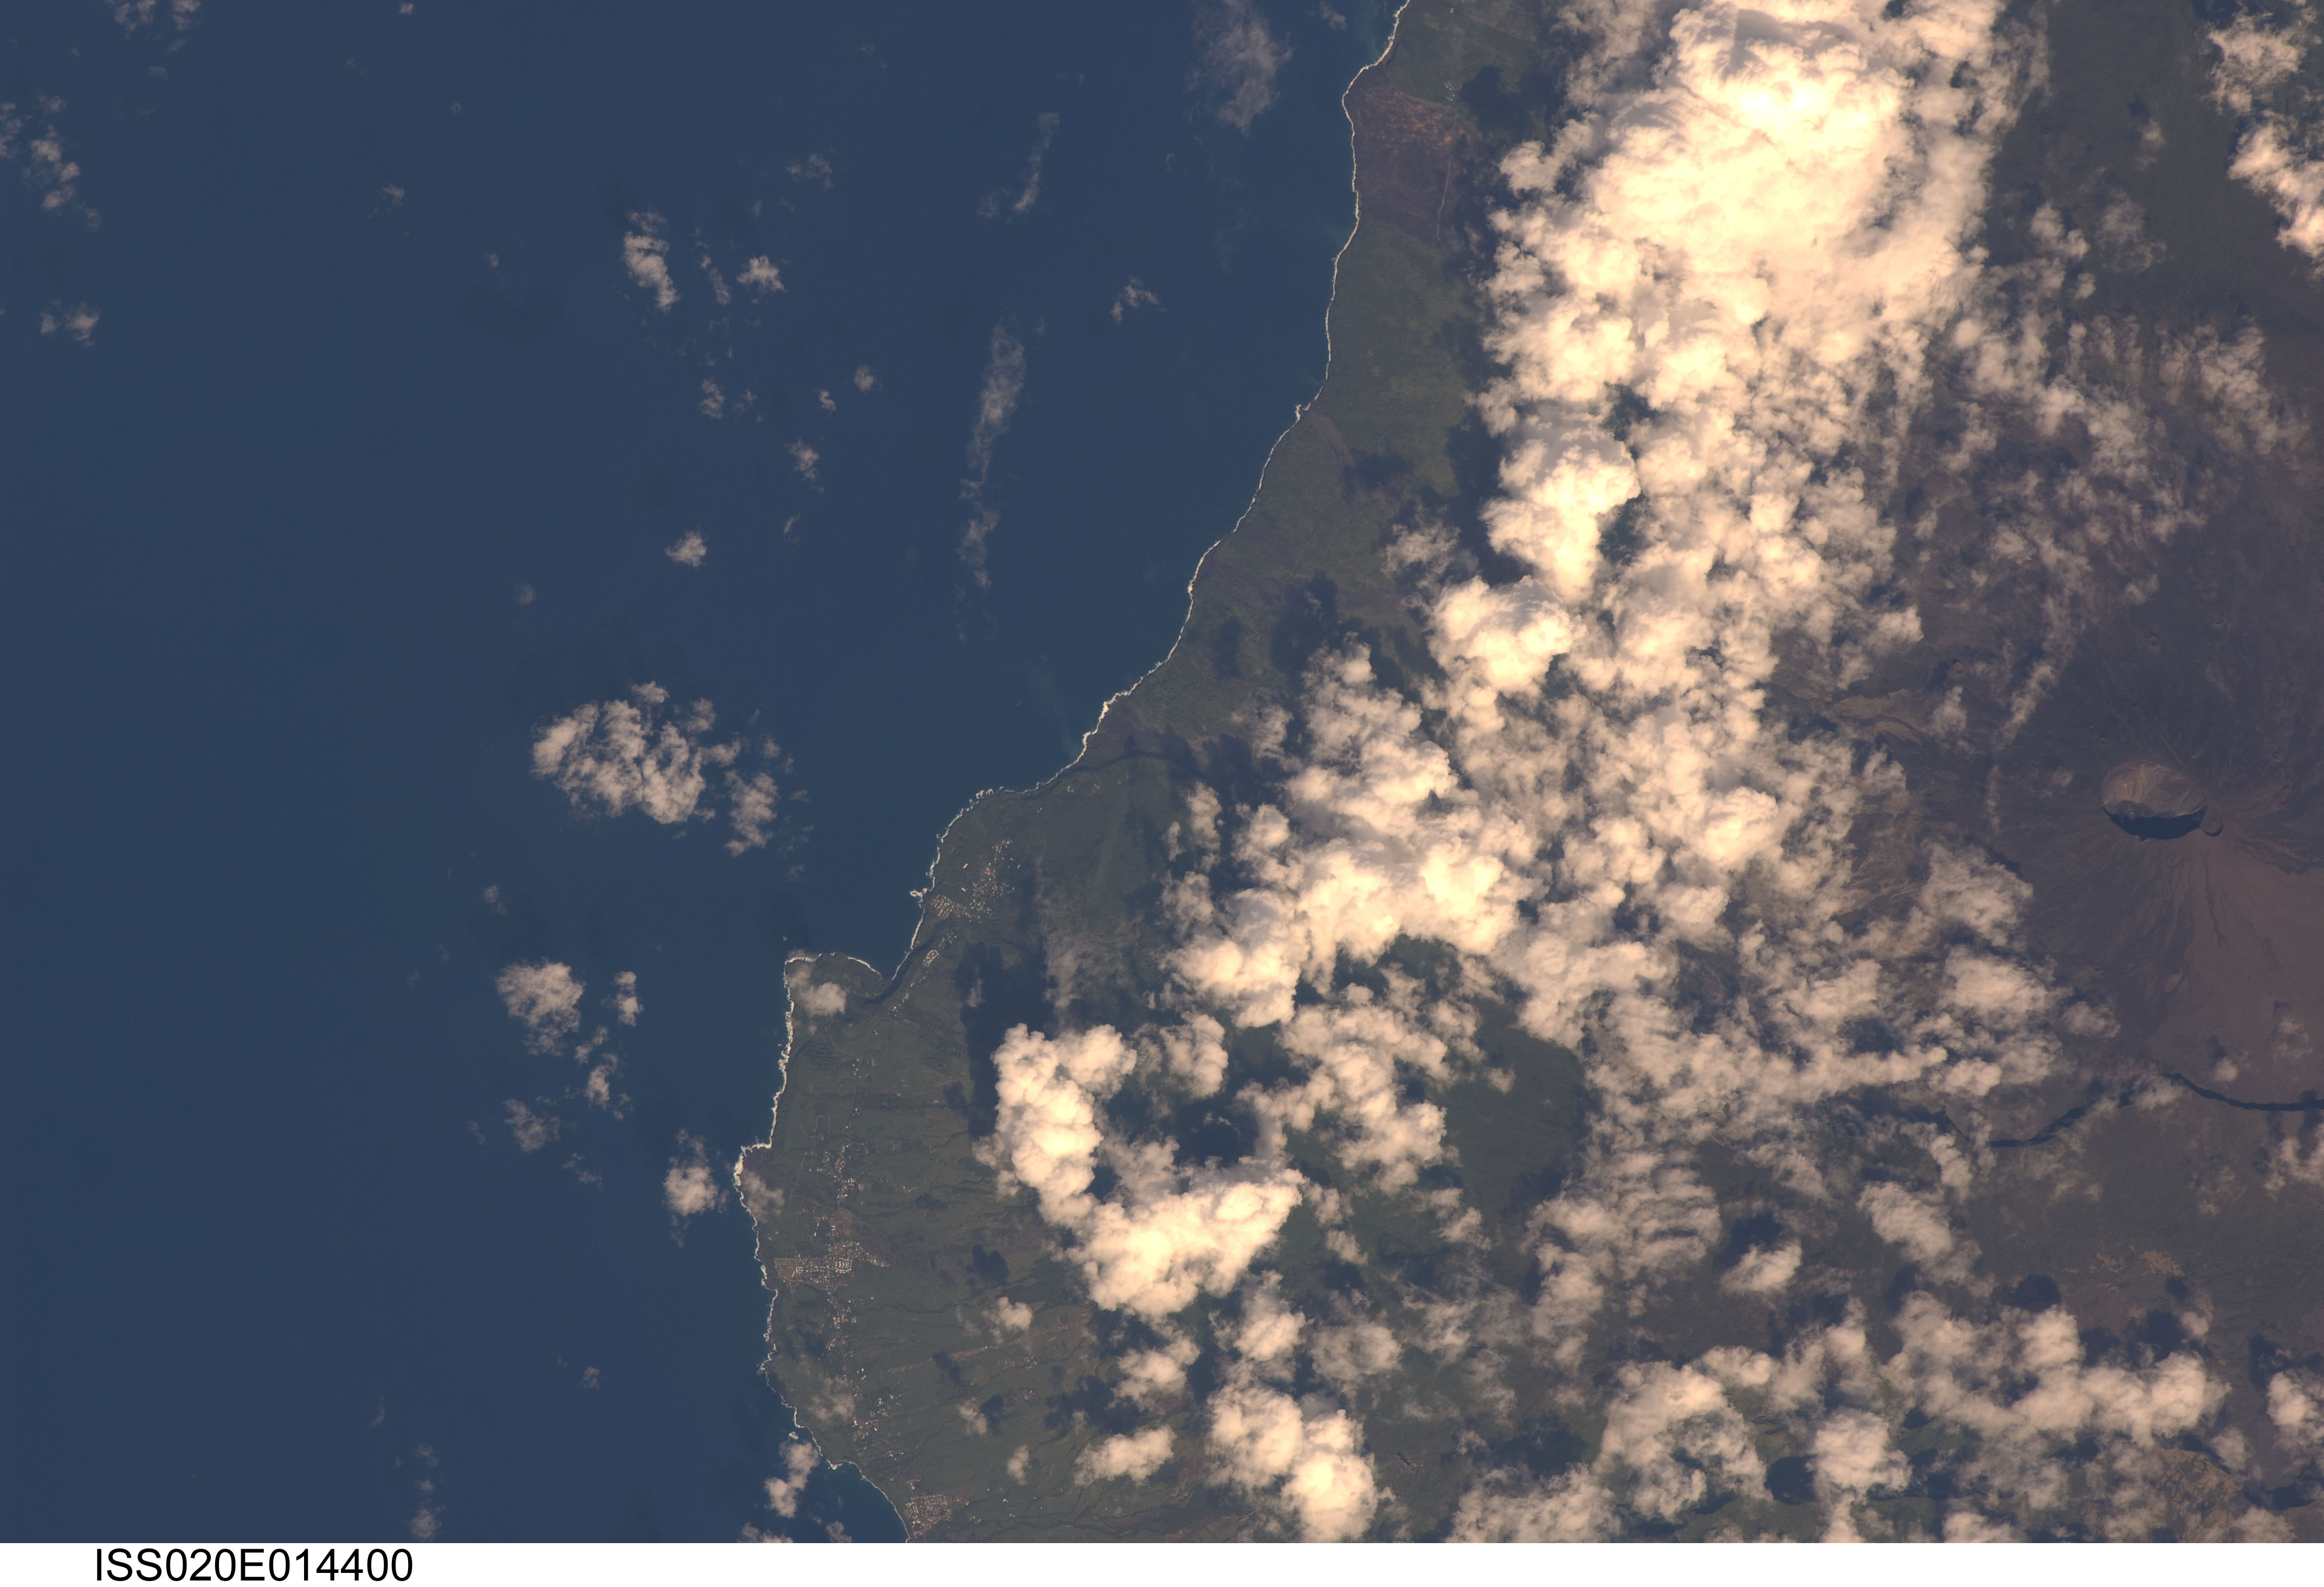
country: REUNION
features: SE. COAST, VOL., PK. OF LA FOURNAISE, FOR.
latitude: -21.2
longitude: 55.8
